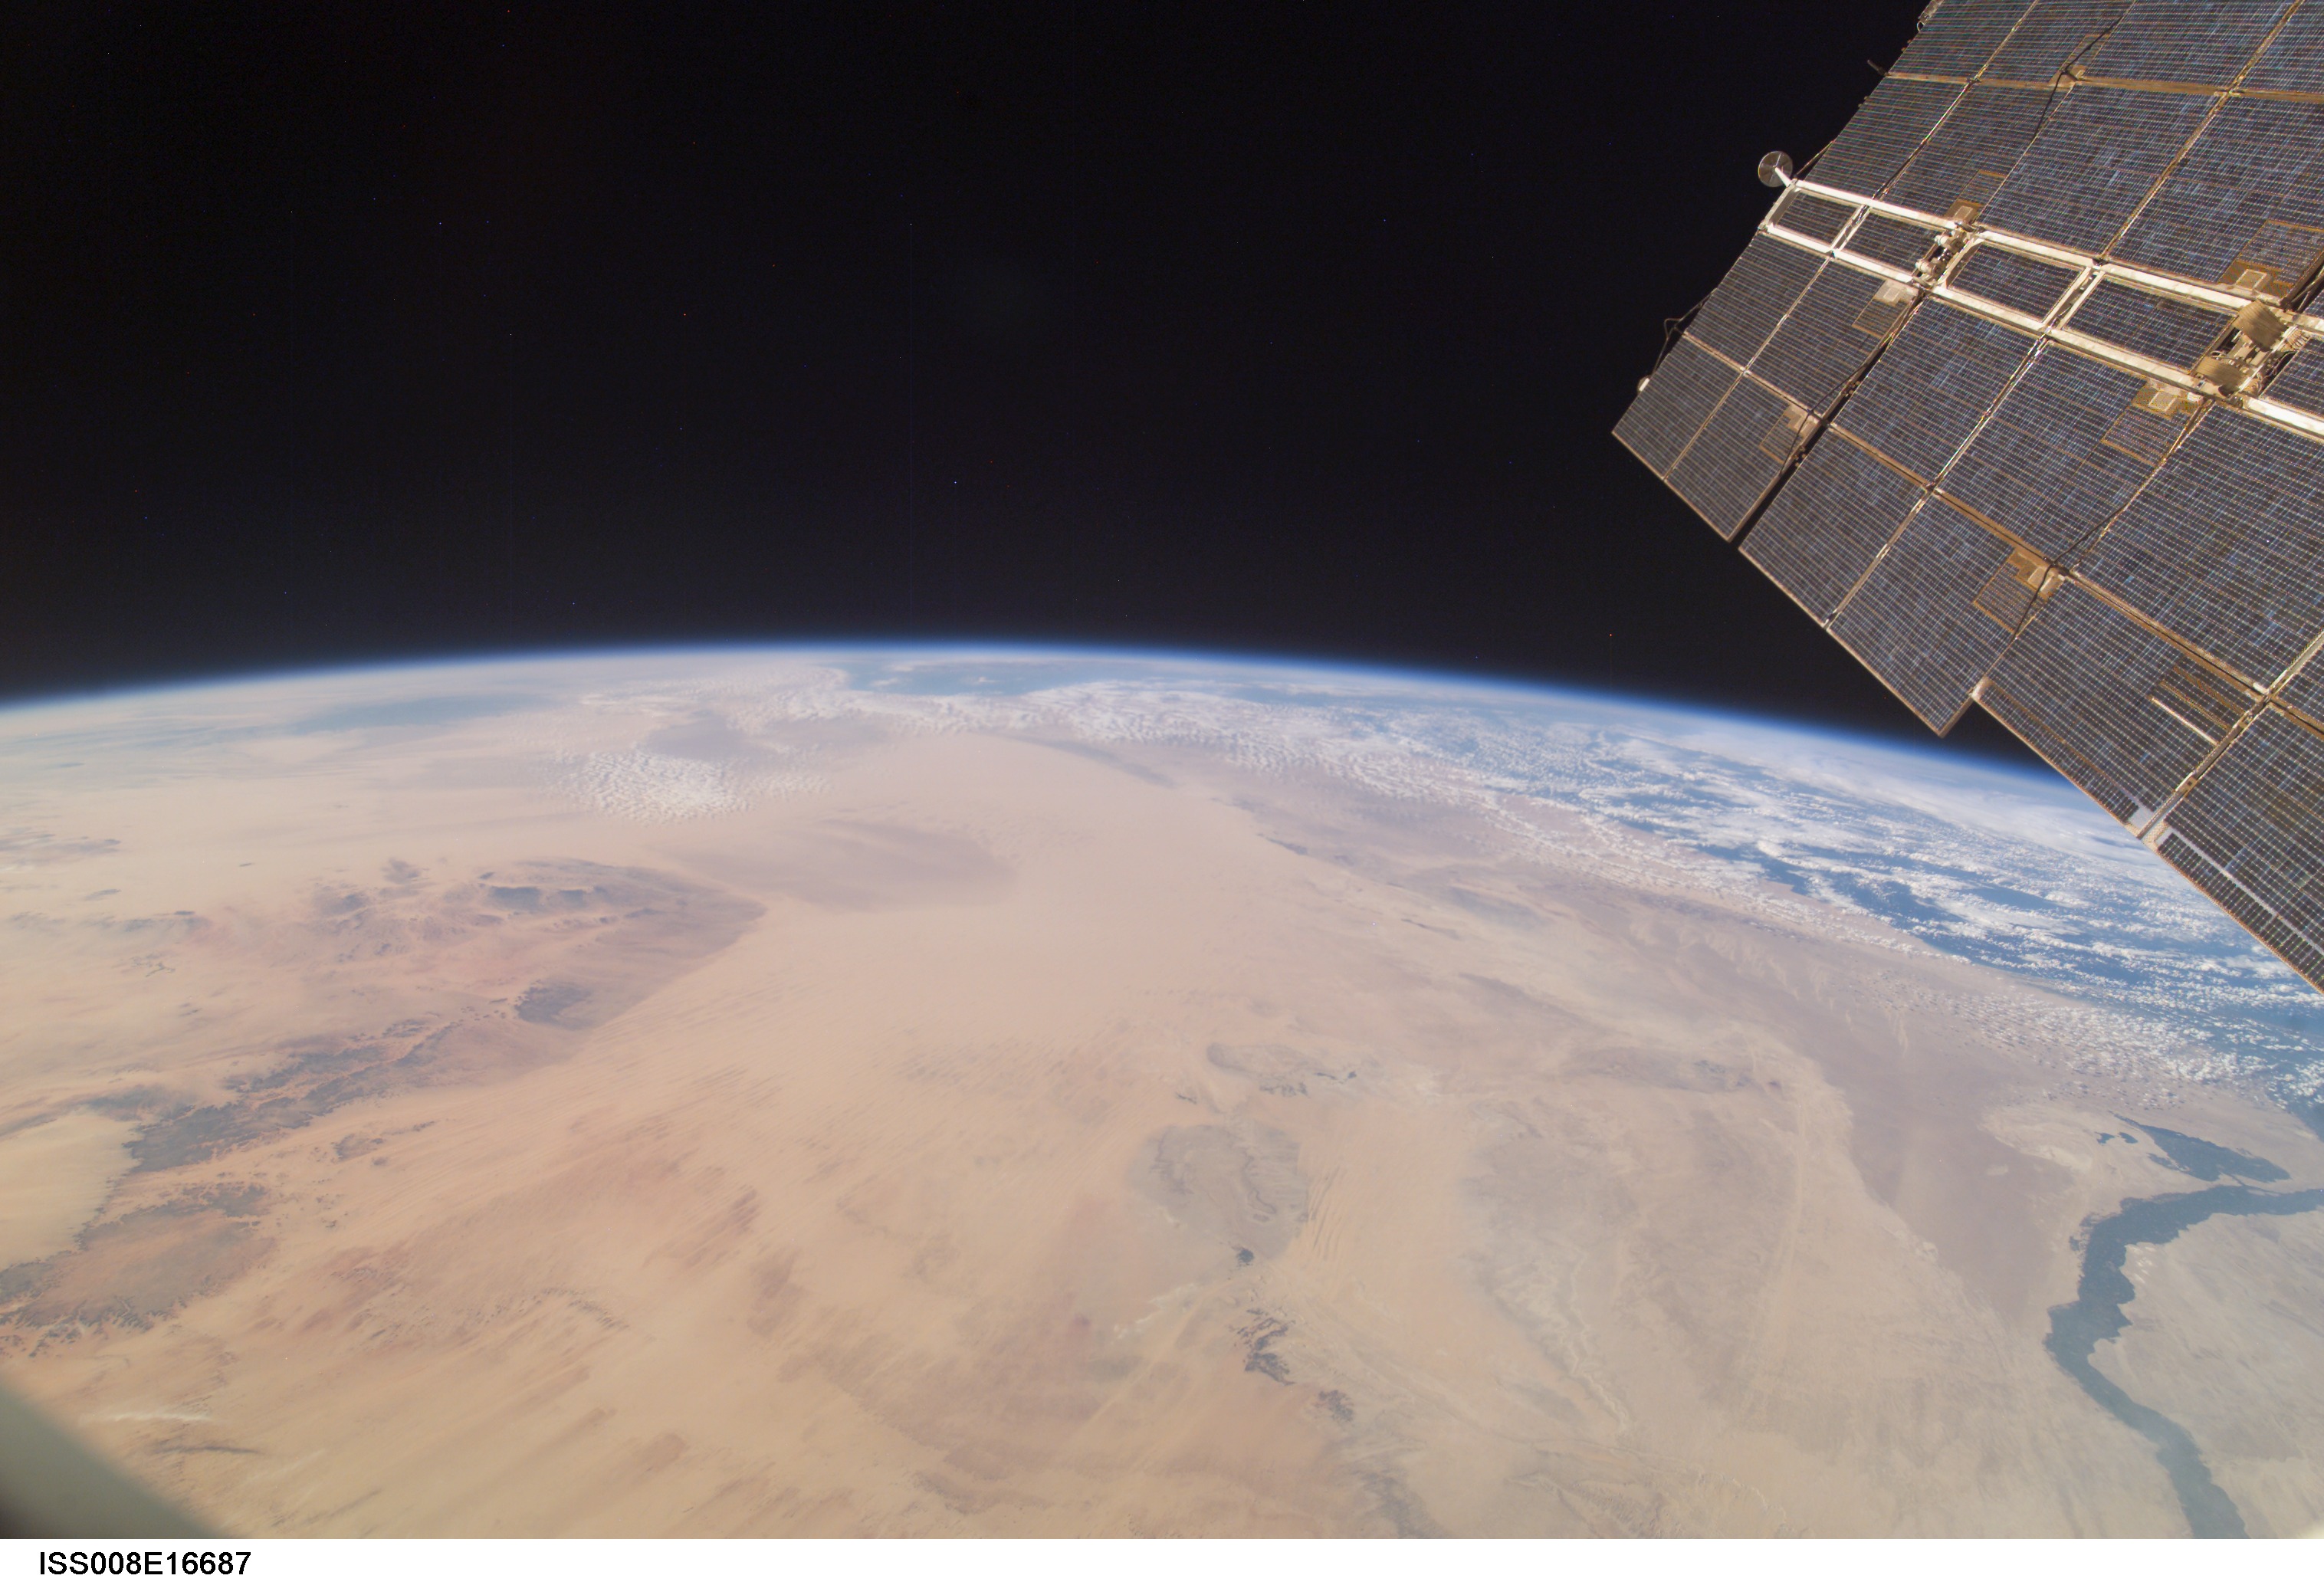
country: EGYPT
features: NILE R., MEDITERRANEAN S., LIBYAN DES., ATMOSPHERIC LIMB
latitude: 26.5
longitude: 28.0
